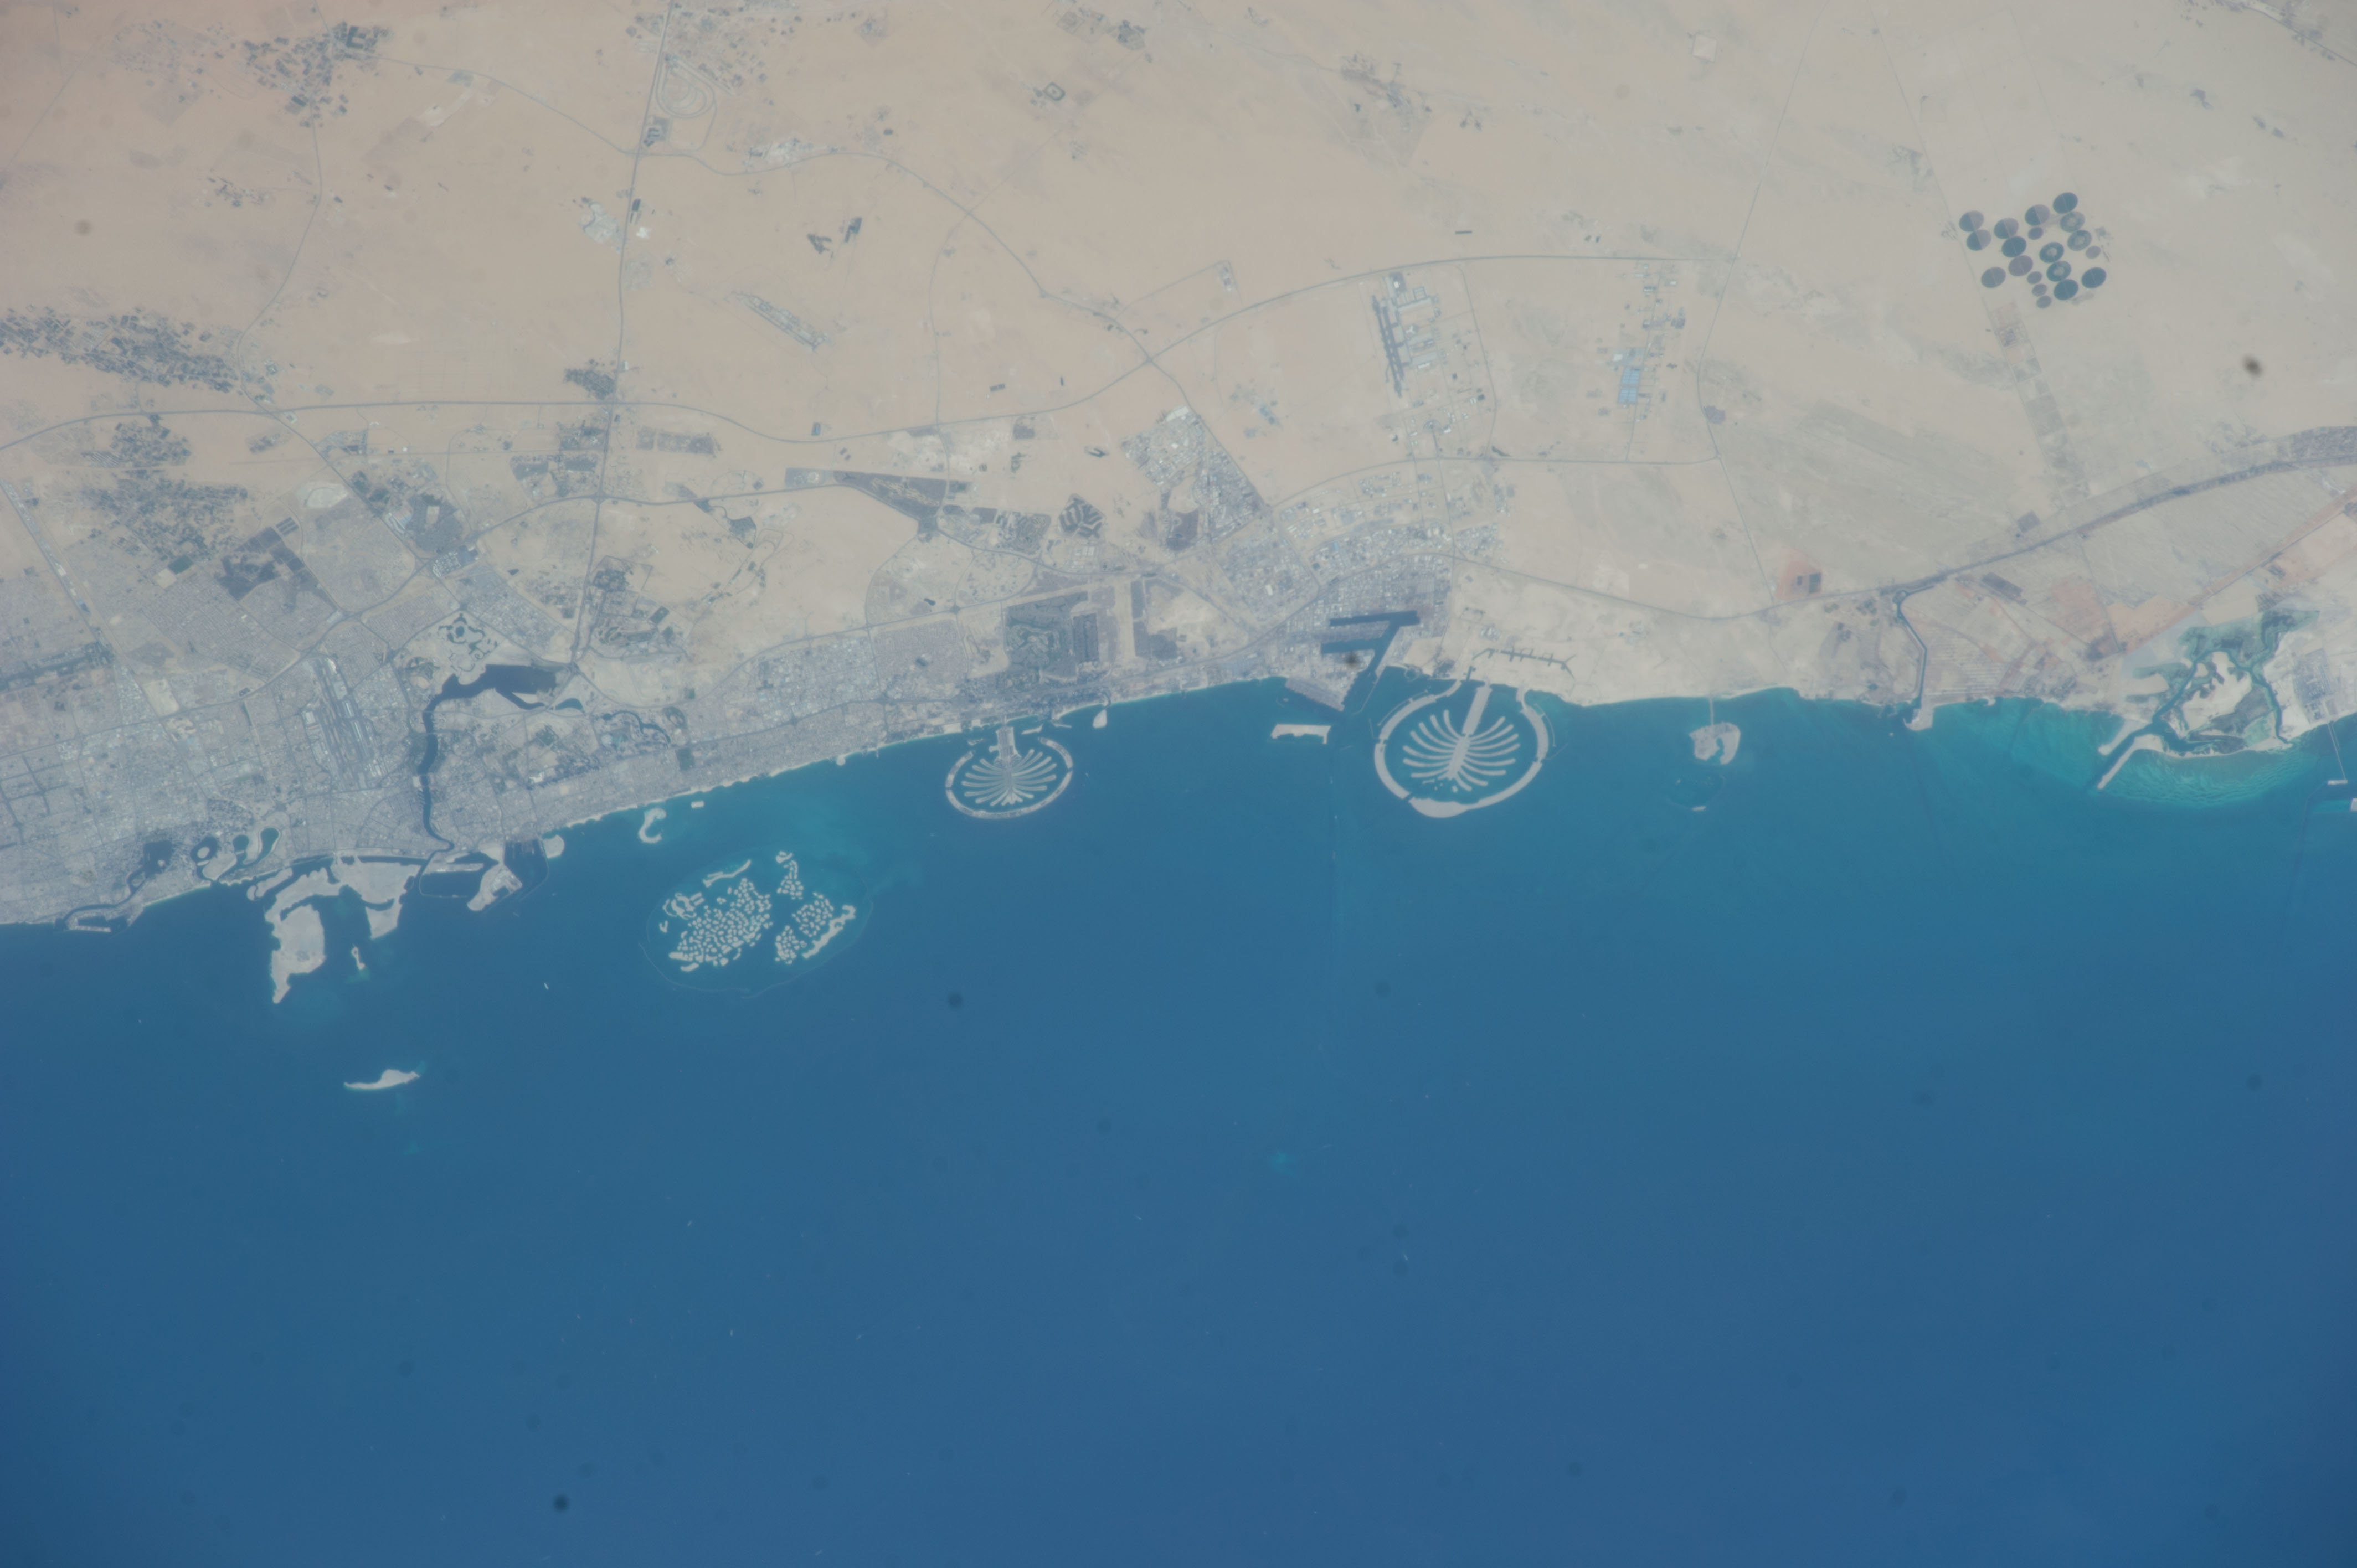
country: UNITED_ARAB_EMIRATES
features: DUBAI, PERSIAN GULF, DARIA ISLAND, THE WORLD ISLANDS, PALM JUMEIRAH, PALM JEBEL ALI, PORT RASHID, DESERT, VEGETATION, PIVOT IRRIGATION
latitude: 25.1
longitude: 55.1
